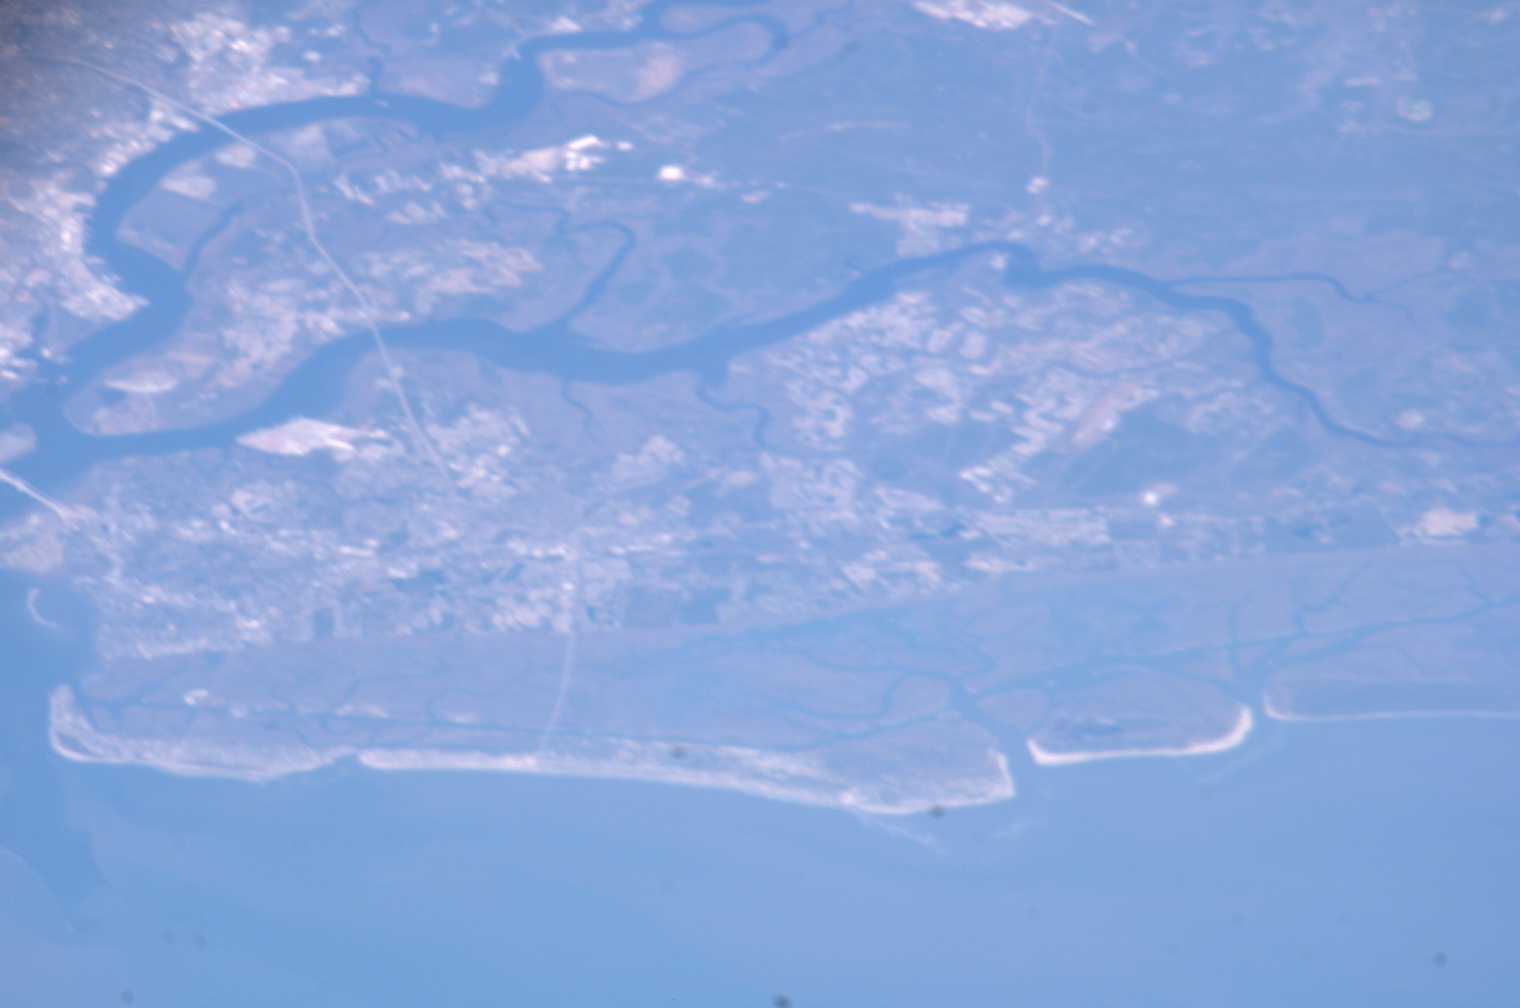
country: USA-SOUTH CAROLINA
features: WANDO RIVER, COOPER RIVER
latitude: 32.9
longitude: -79.8
